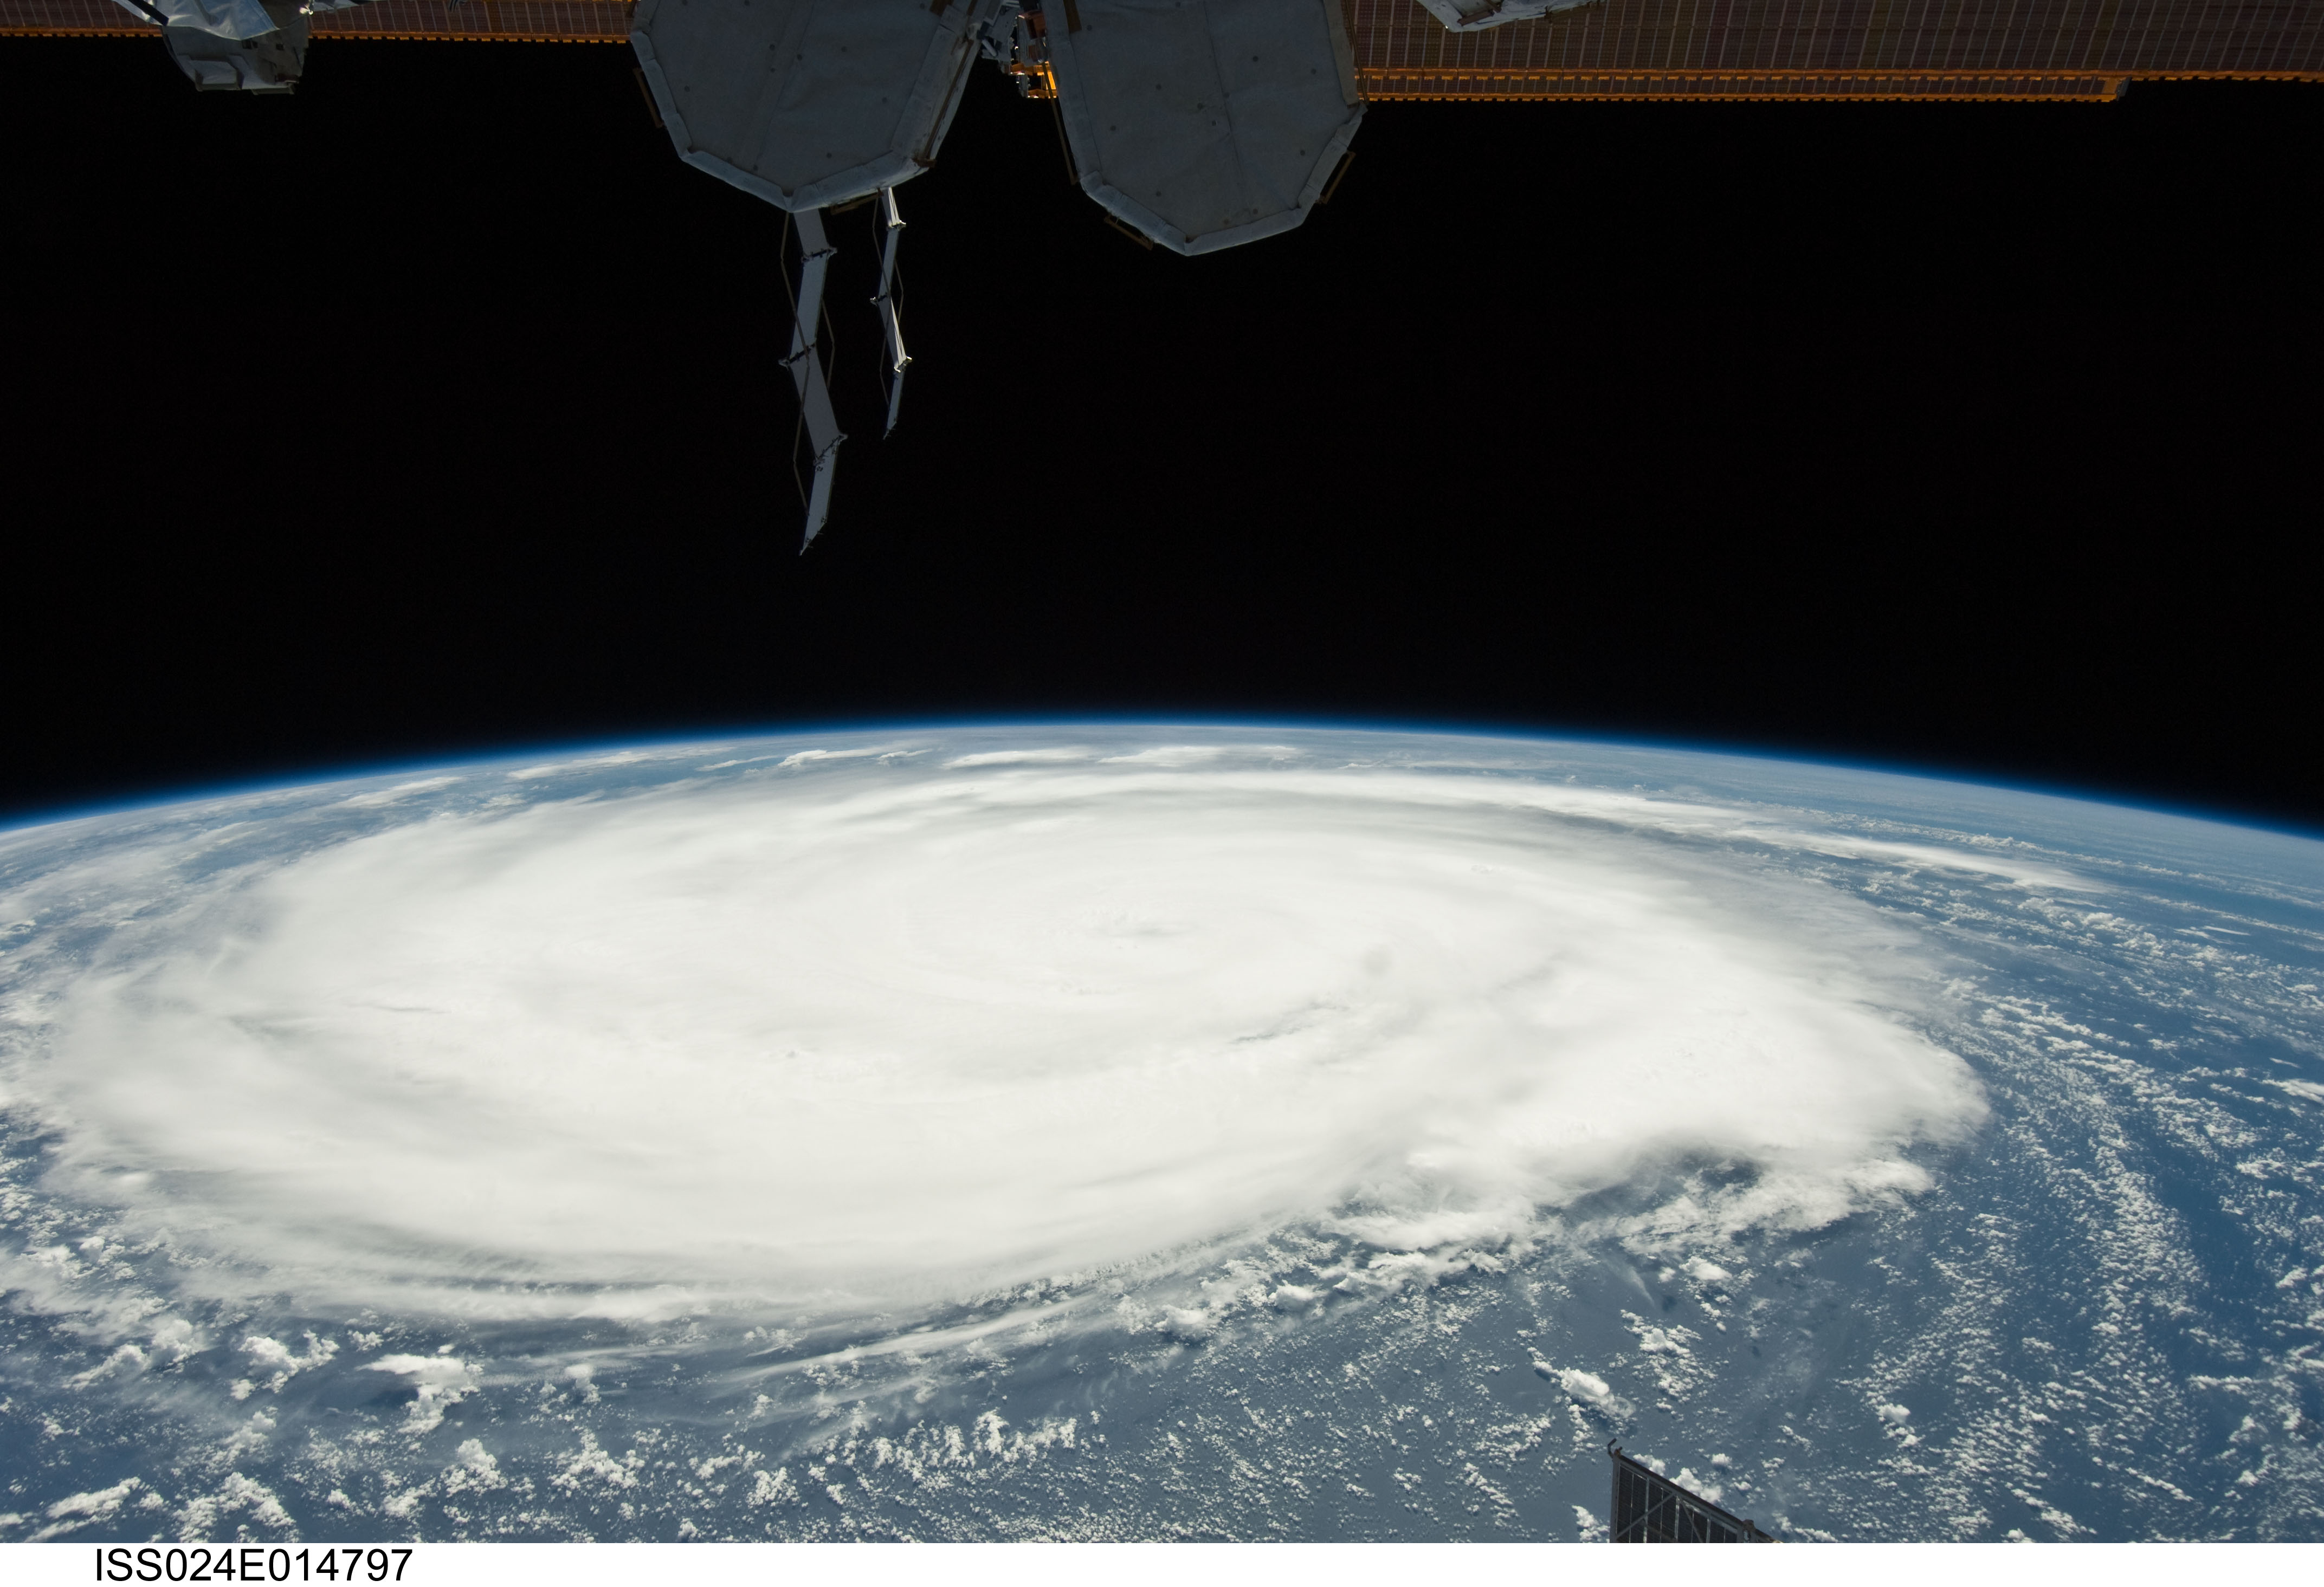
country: ATLANTIC OCEAN
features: PAN-HURRICANE IGOR, SPIRAL BANDS, EYE, SEA SURFACE, ISS
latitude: 20.0
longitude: -55.0
